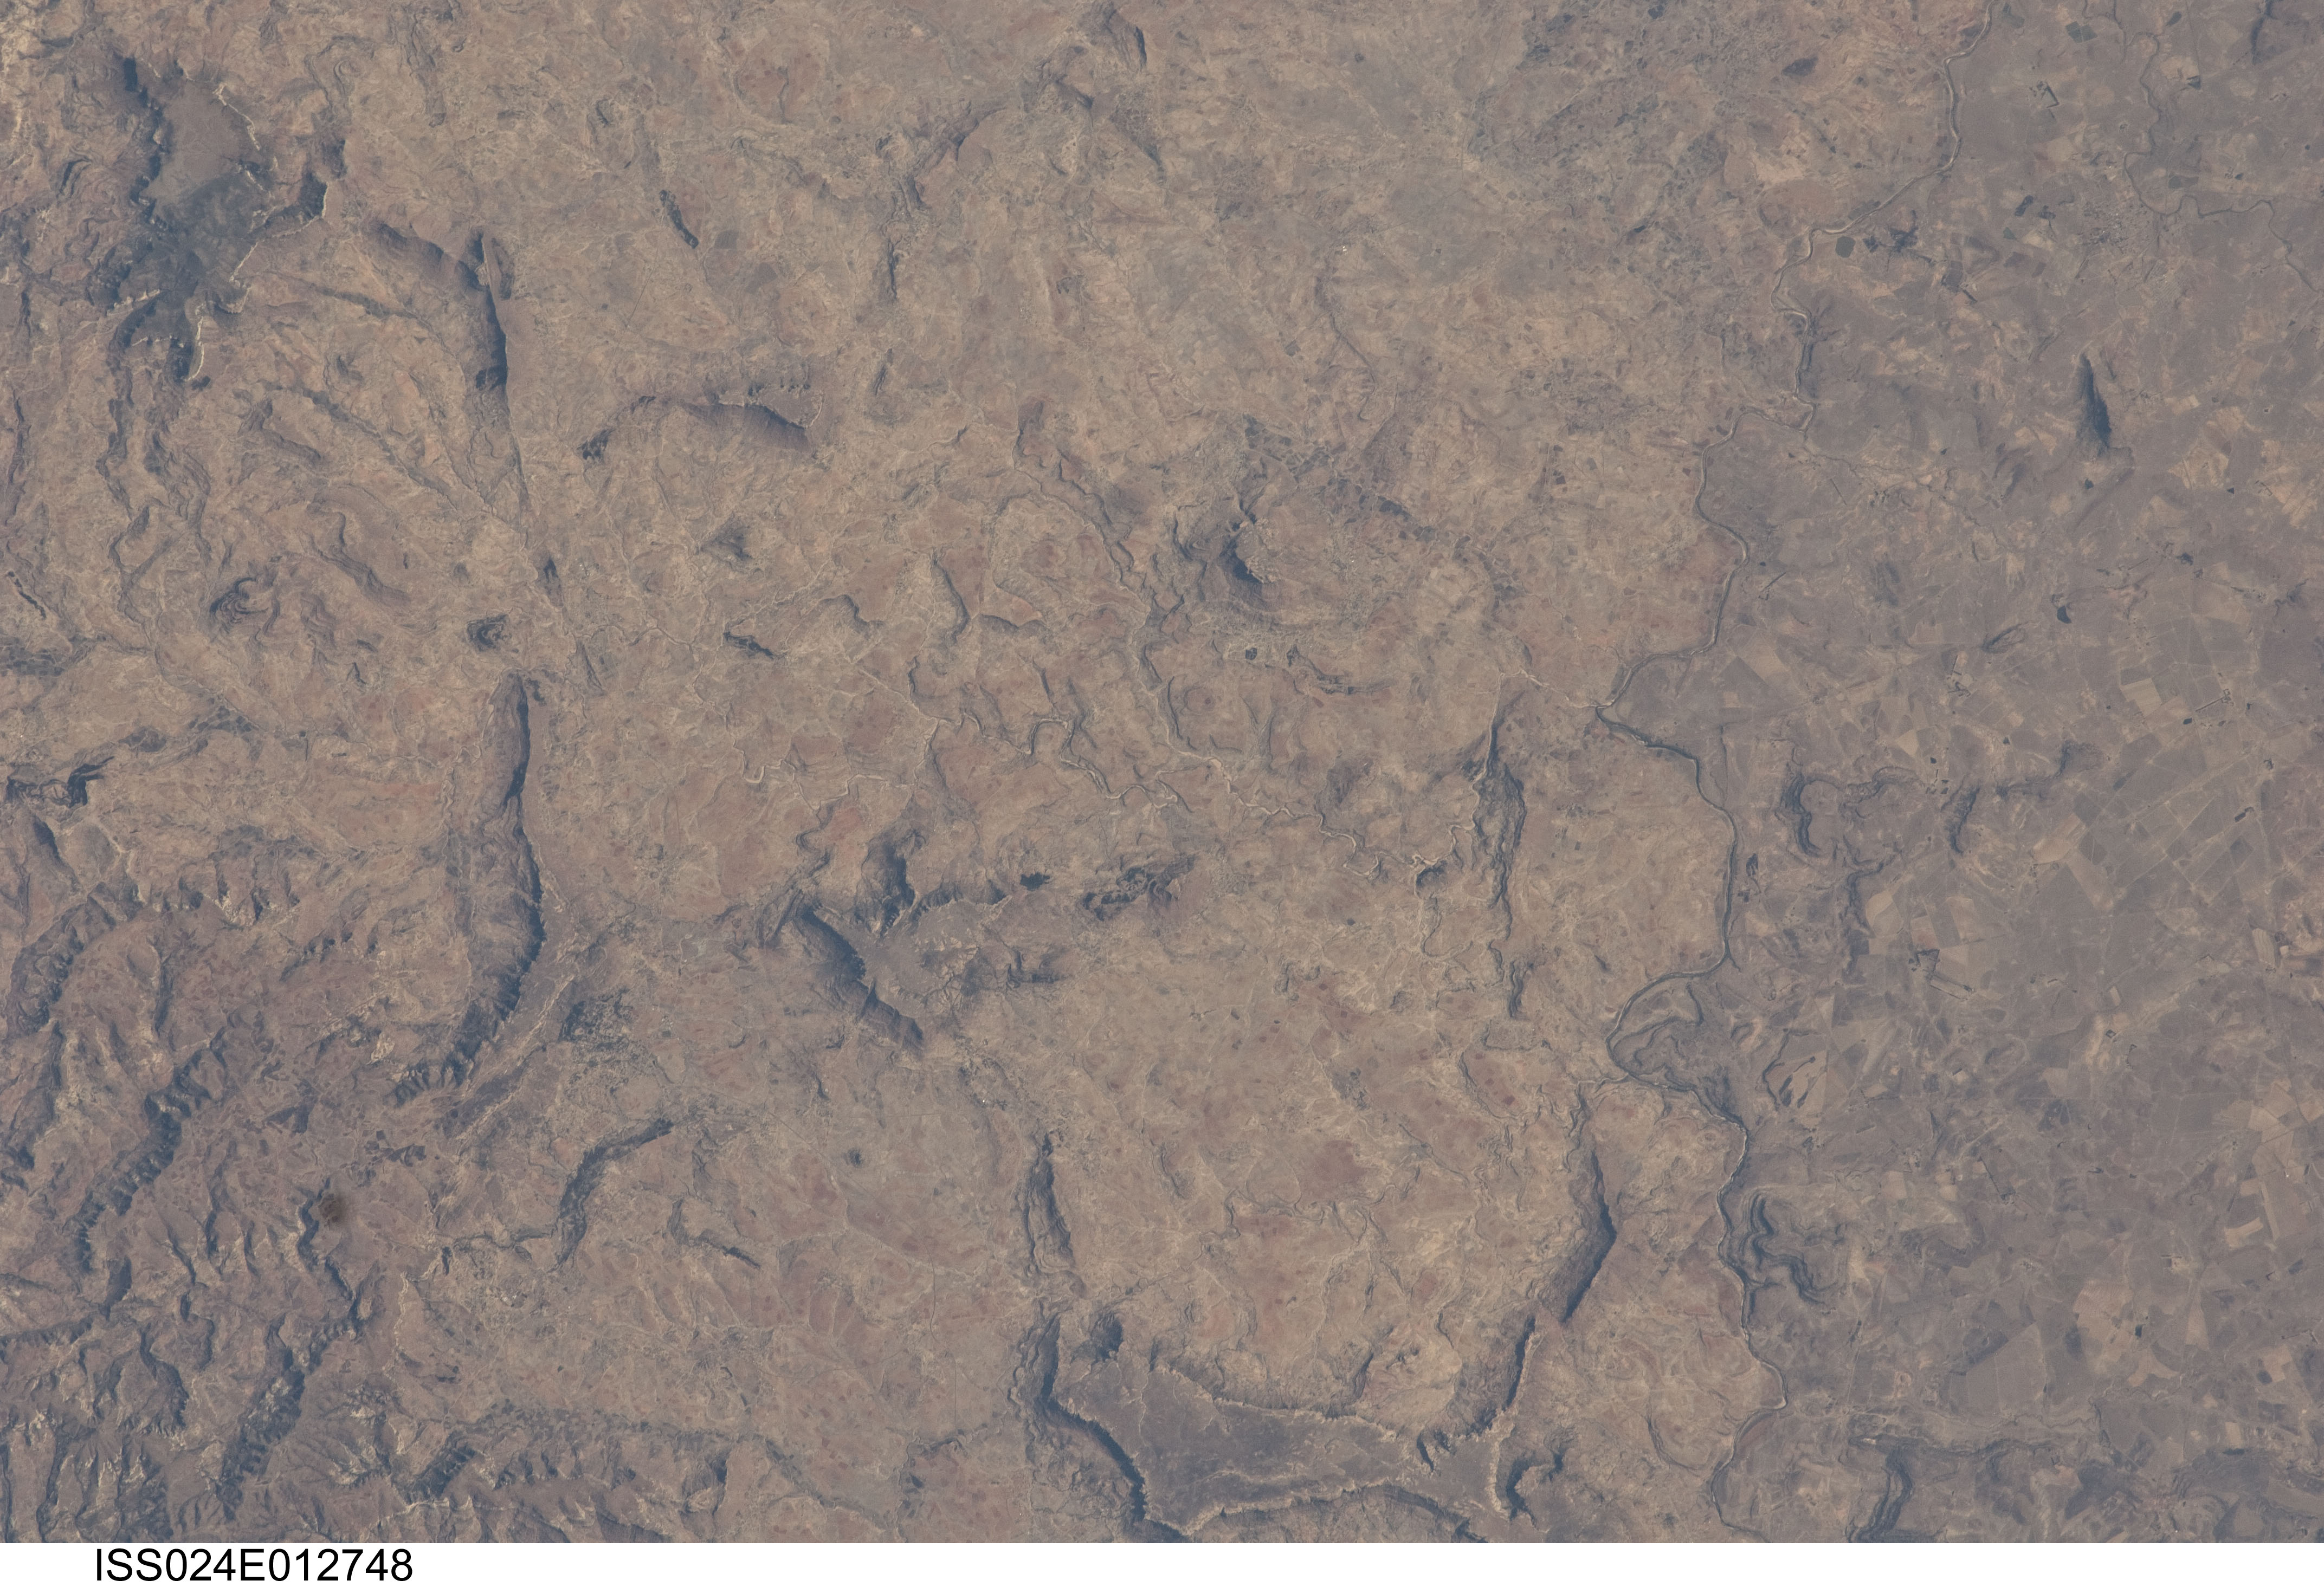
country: LESOTHO
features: CALEDON R., AGR., HILLS, MESAS, MALUTI MTS., AREA S. OF MASERU
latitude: -29.6
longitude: 27.3
